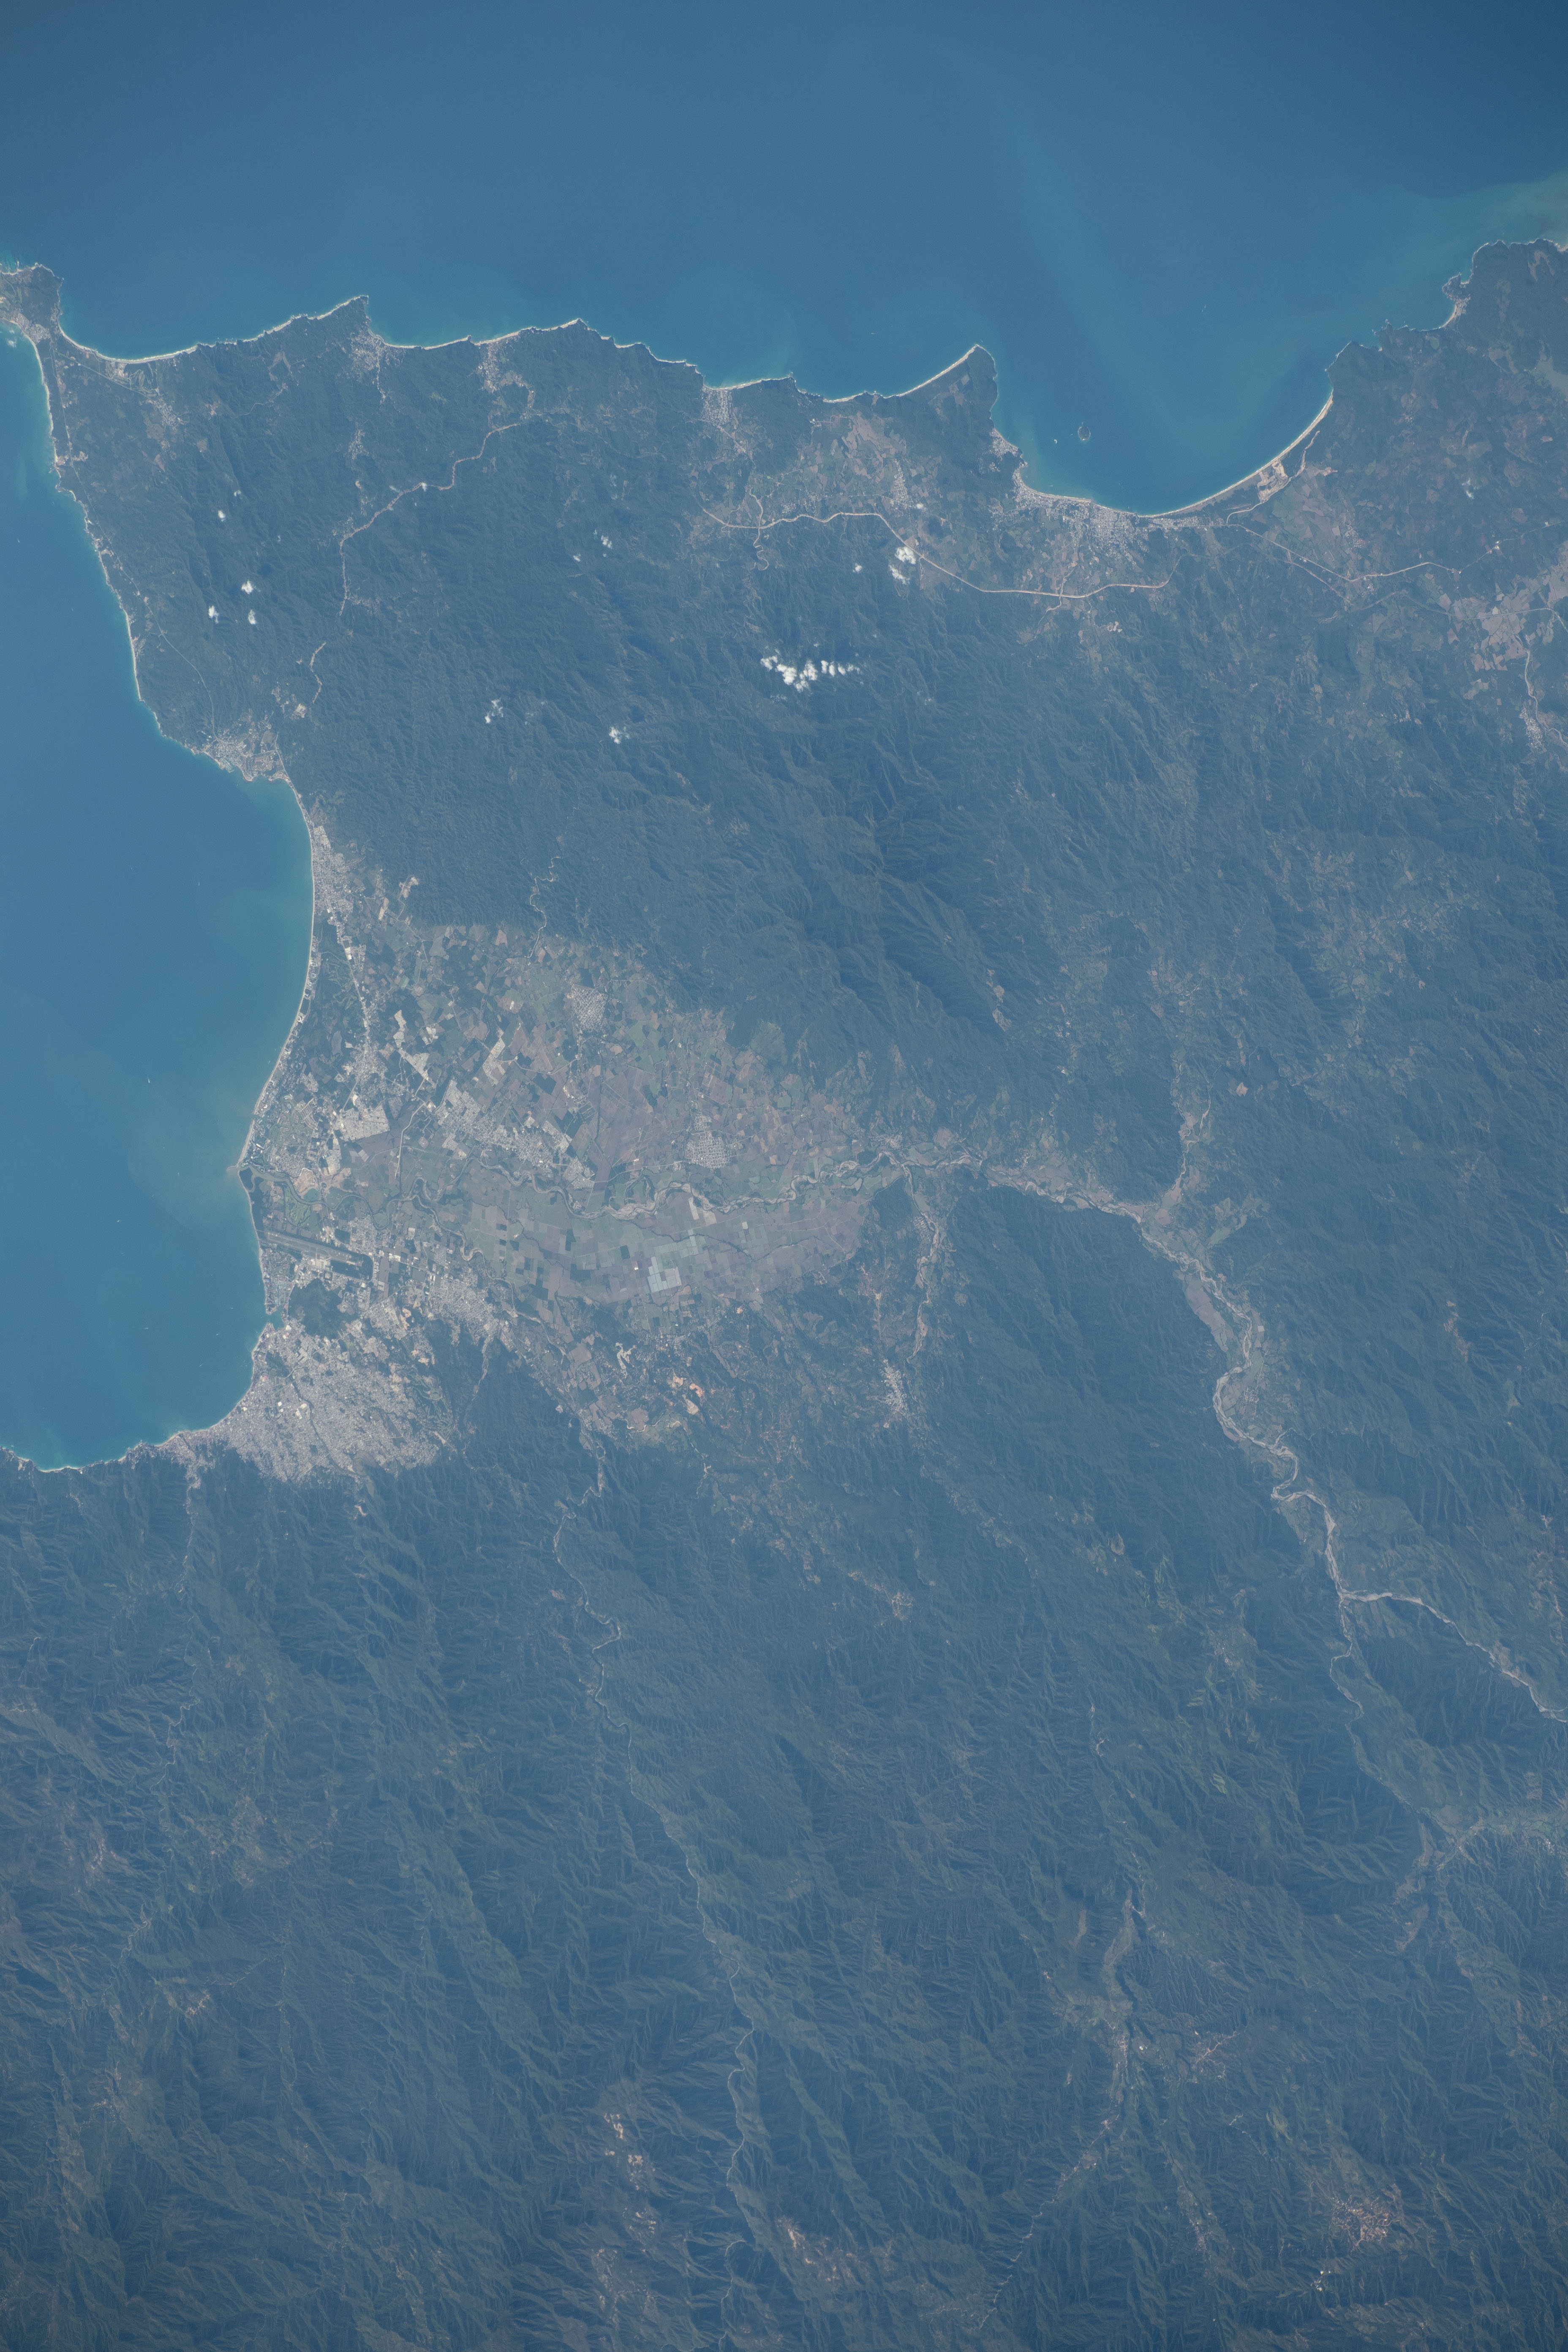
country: MEXICO
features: BANDERAS BAY, COAST, PUERTO VALLARTA
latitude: 20.8
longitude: -105.2
